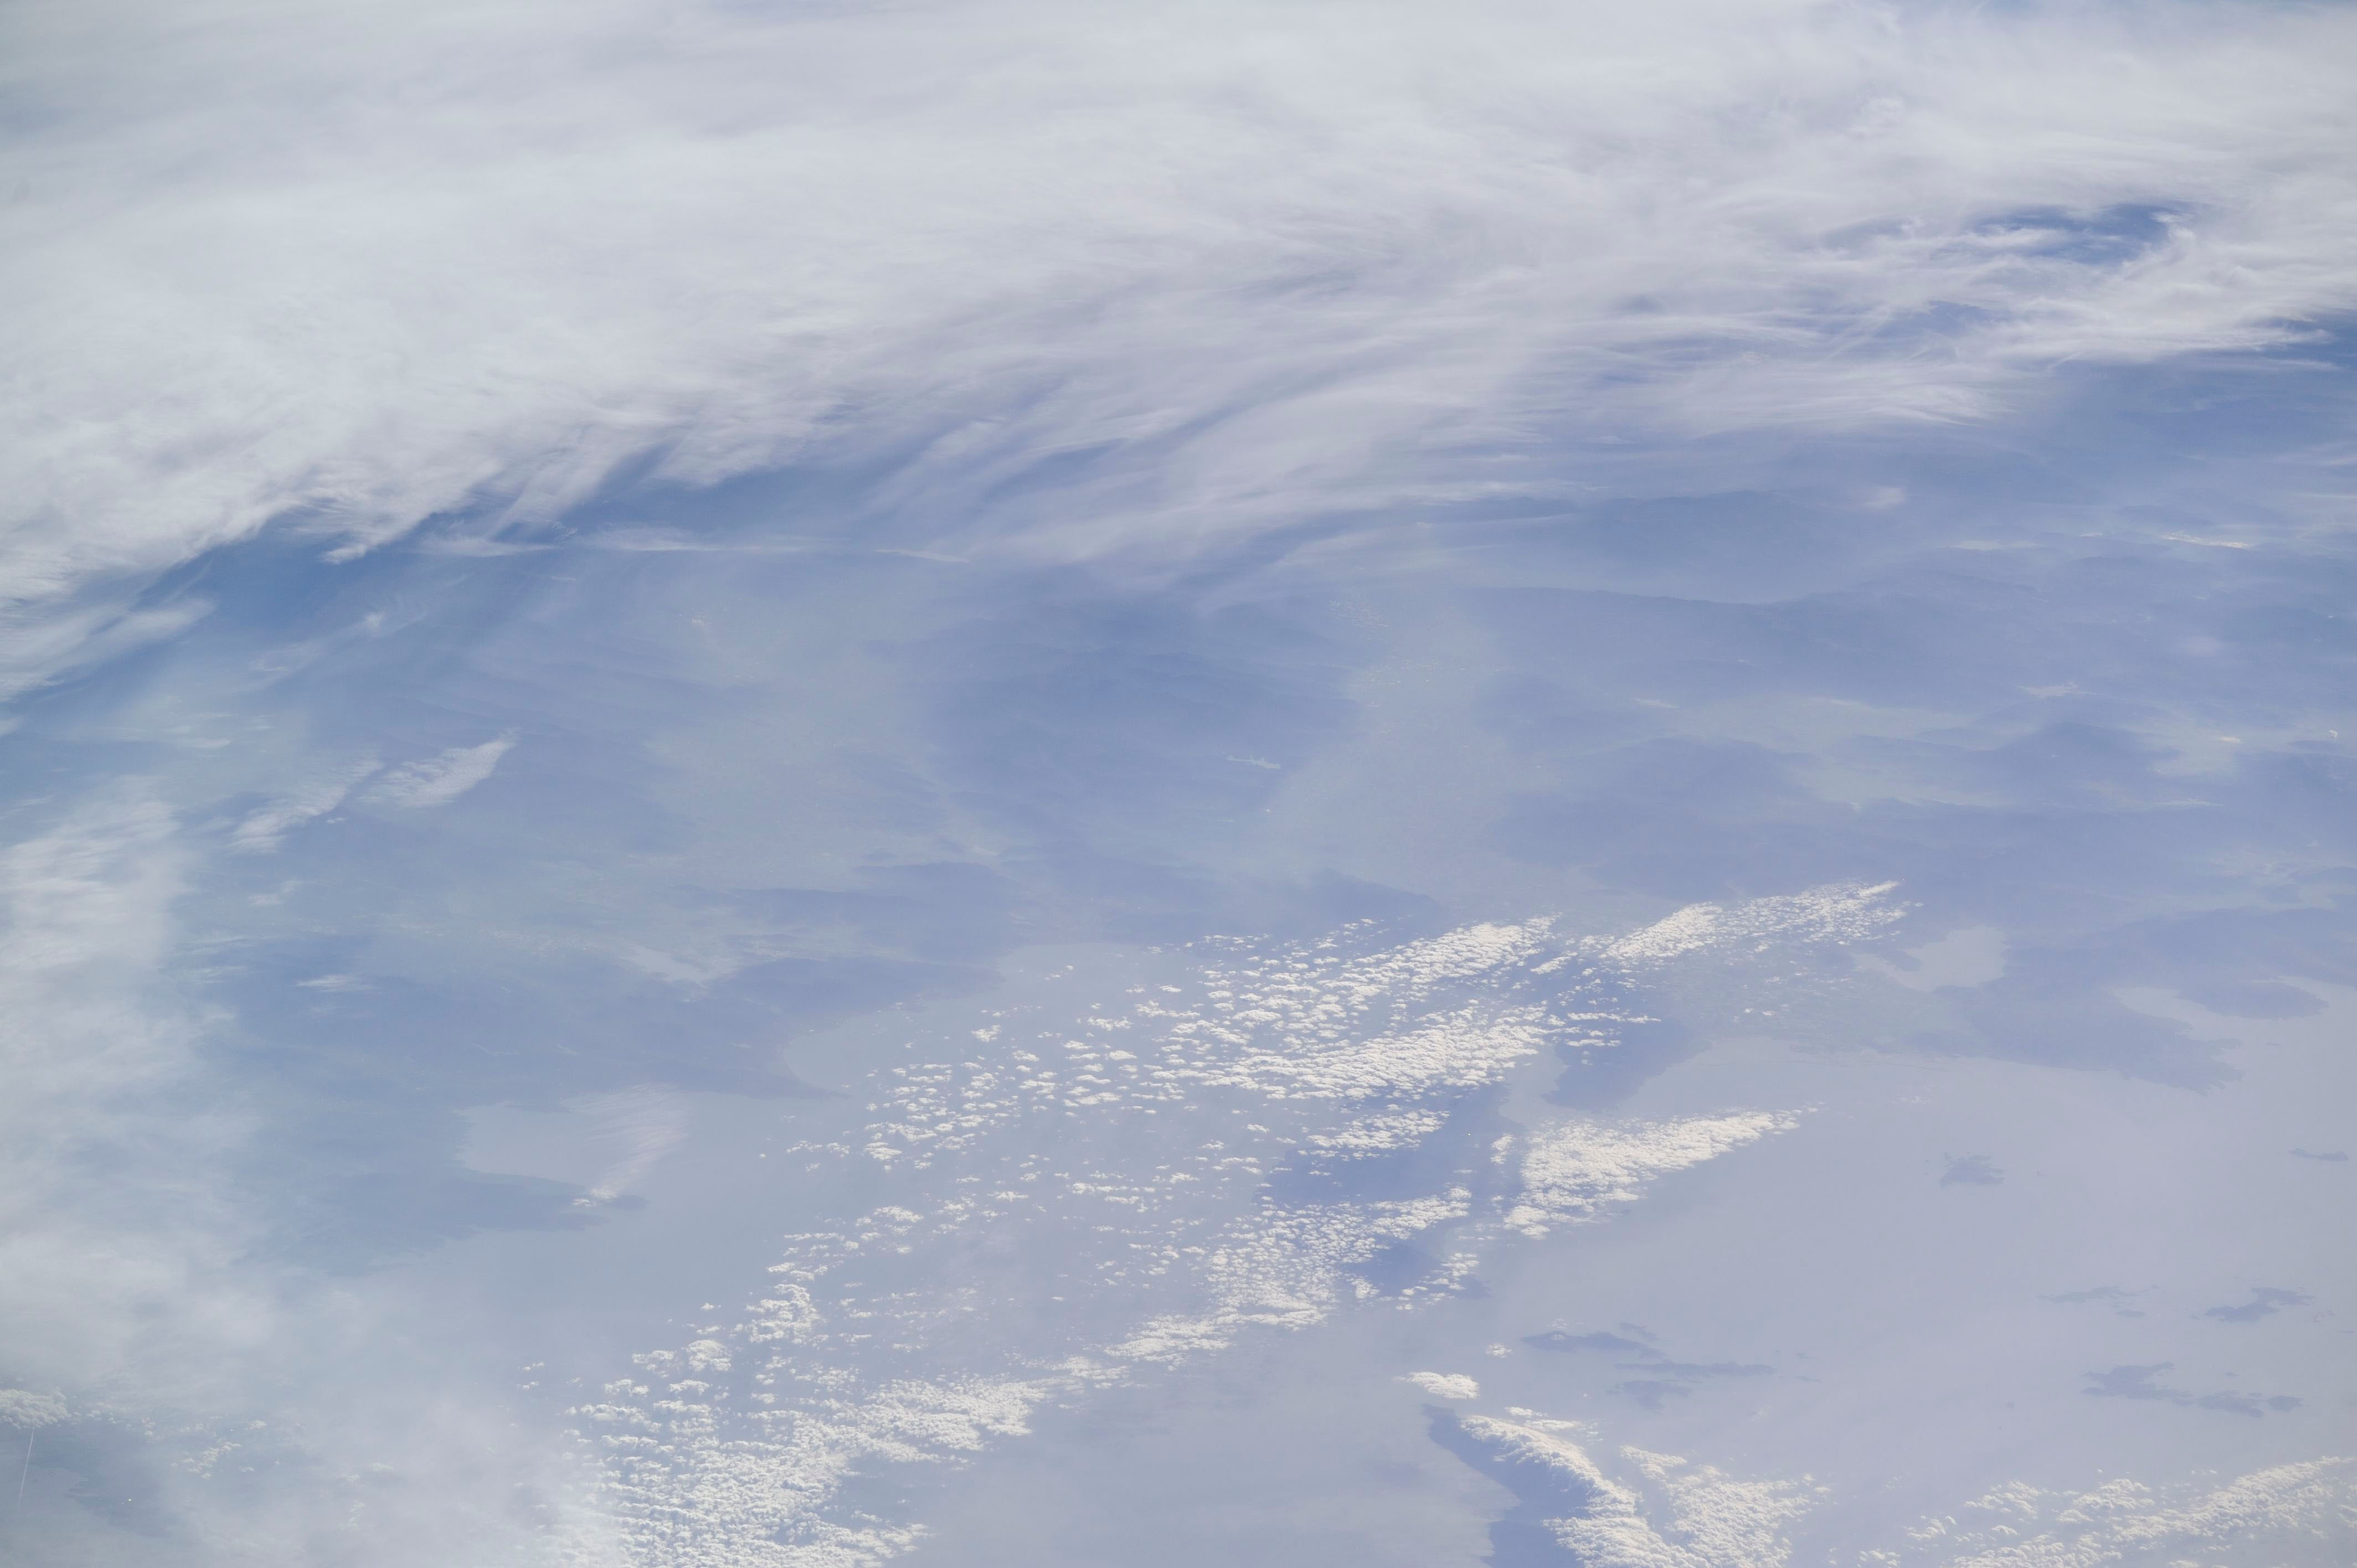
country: TURKEY
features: AYDIN CITY, COASTLINE, KUSADASI CITY, AYDIN PROVINCE, AYDIN CITY
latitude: 37.9
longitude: 27.6
